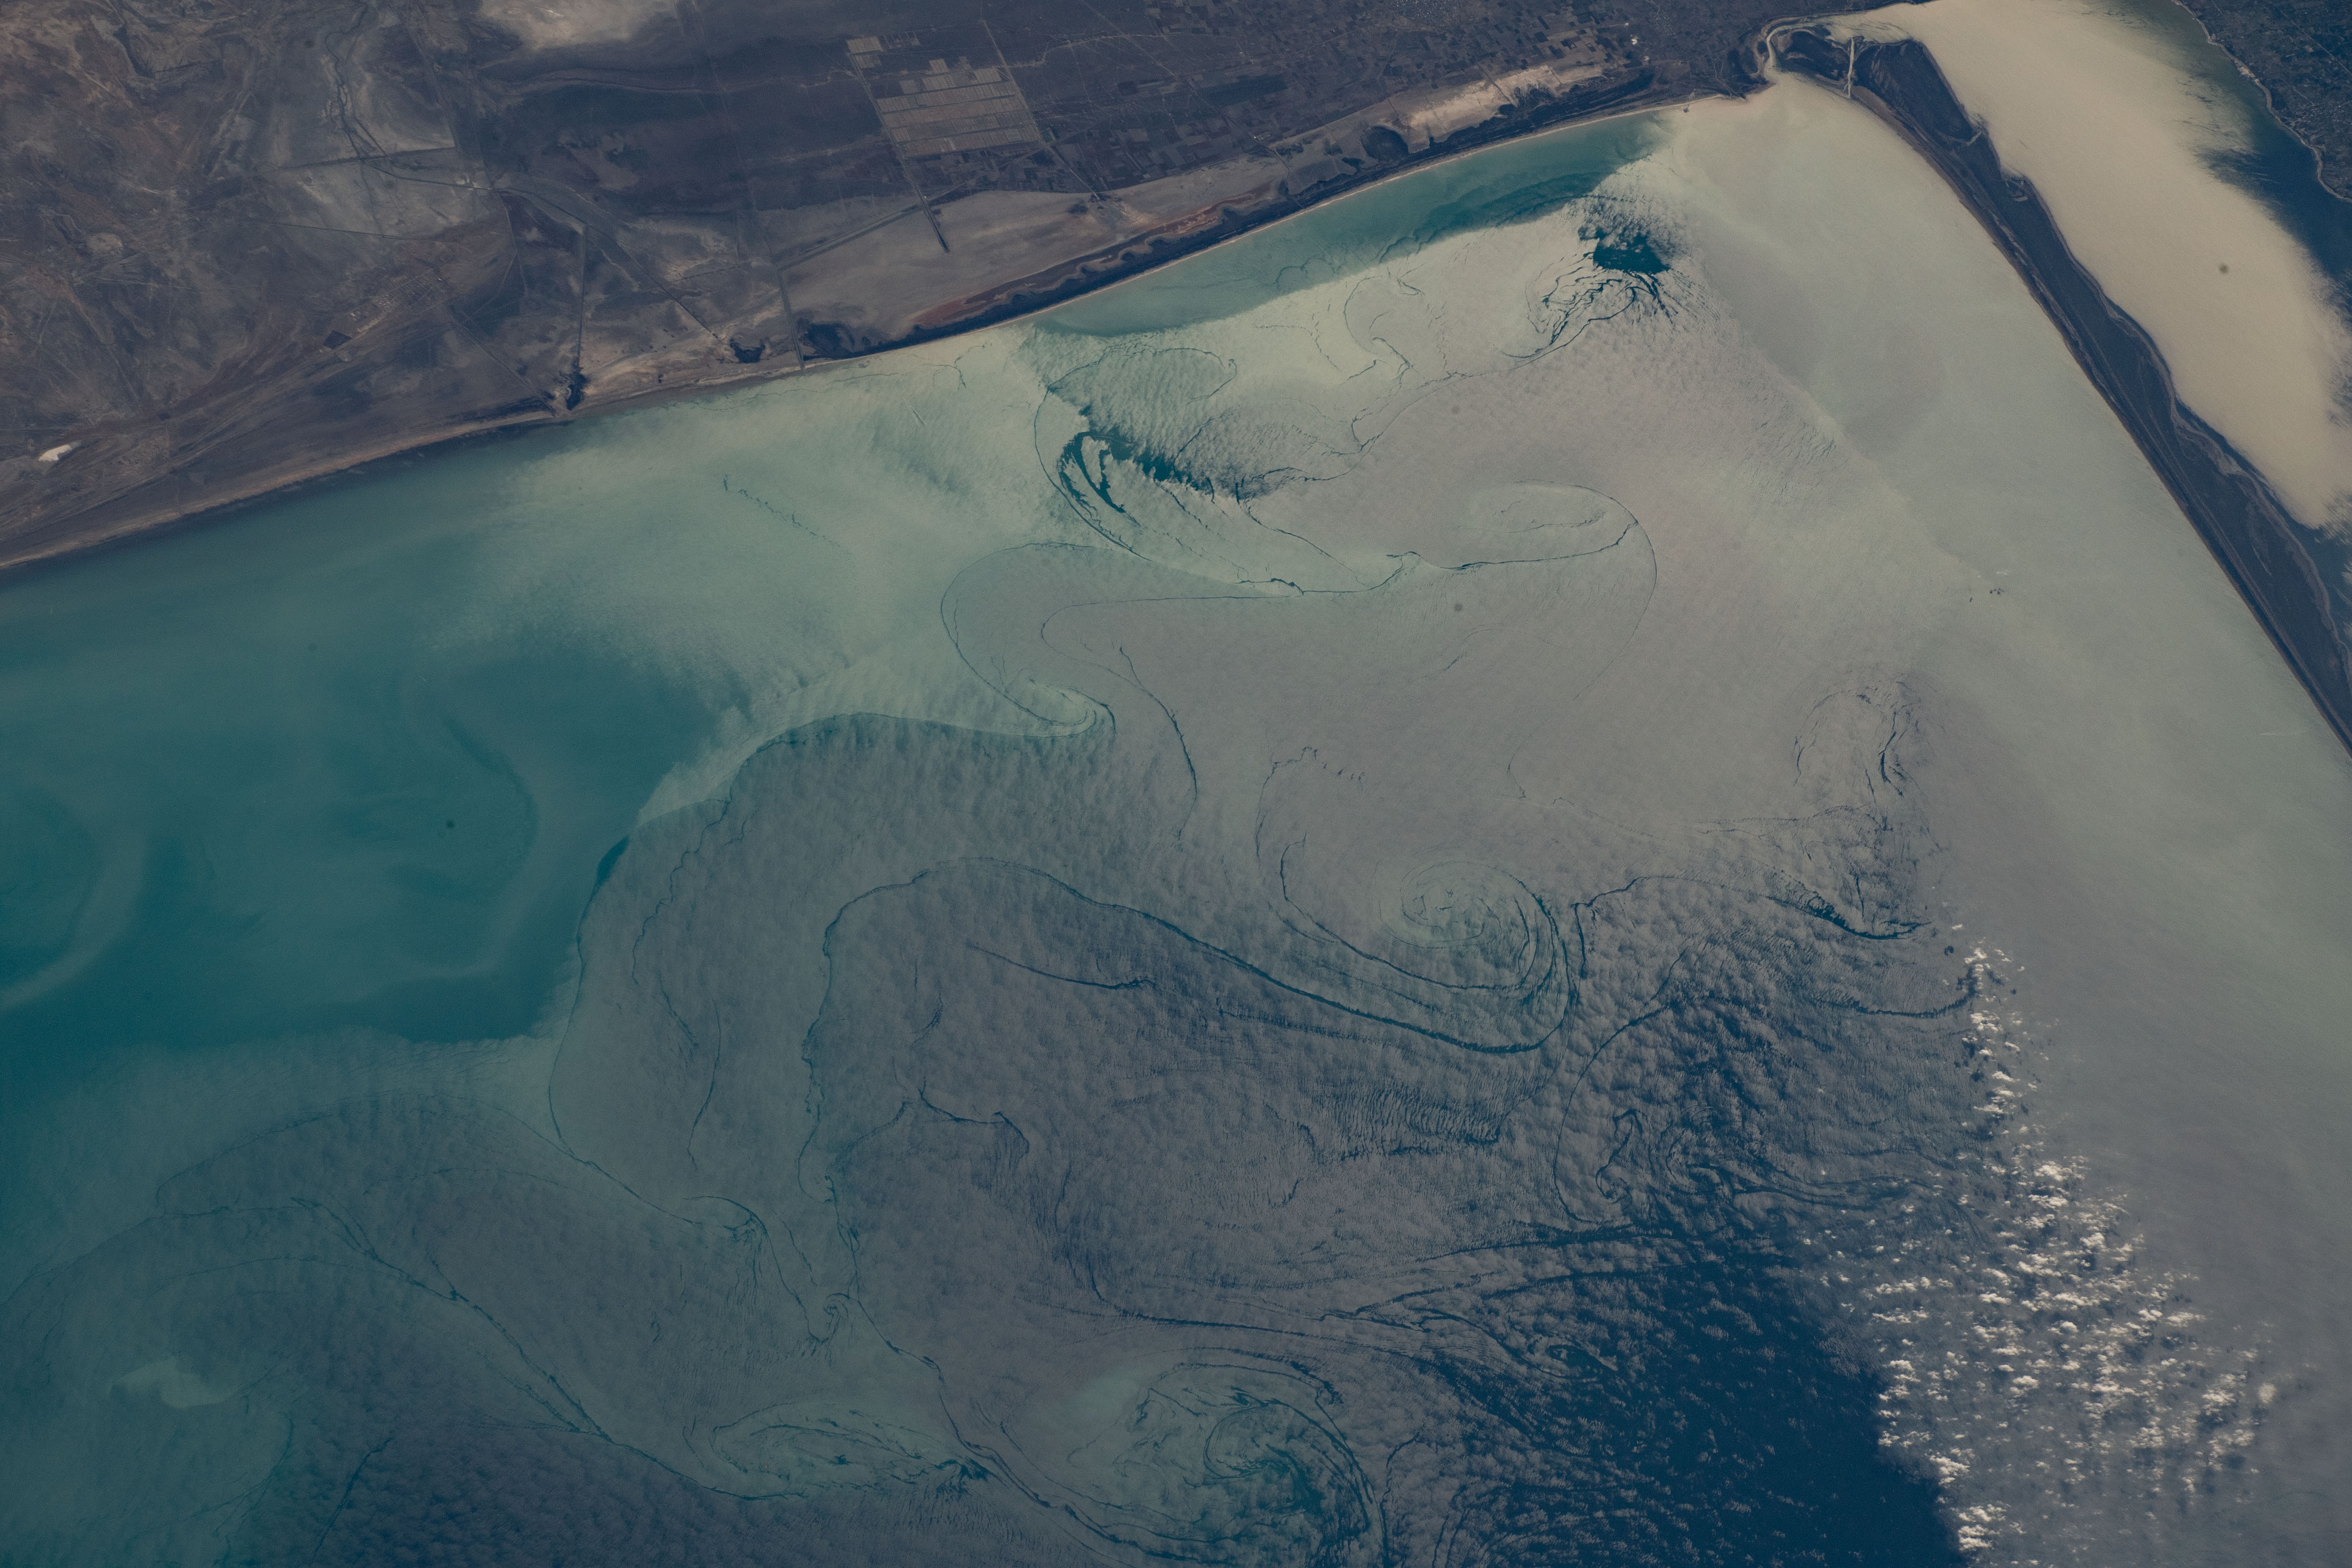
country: IRAN
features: CASPIAN SEA, MIAN KALEH
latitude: 37.3
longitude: 53.6
